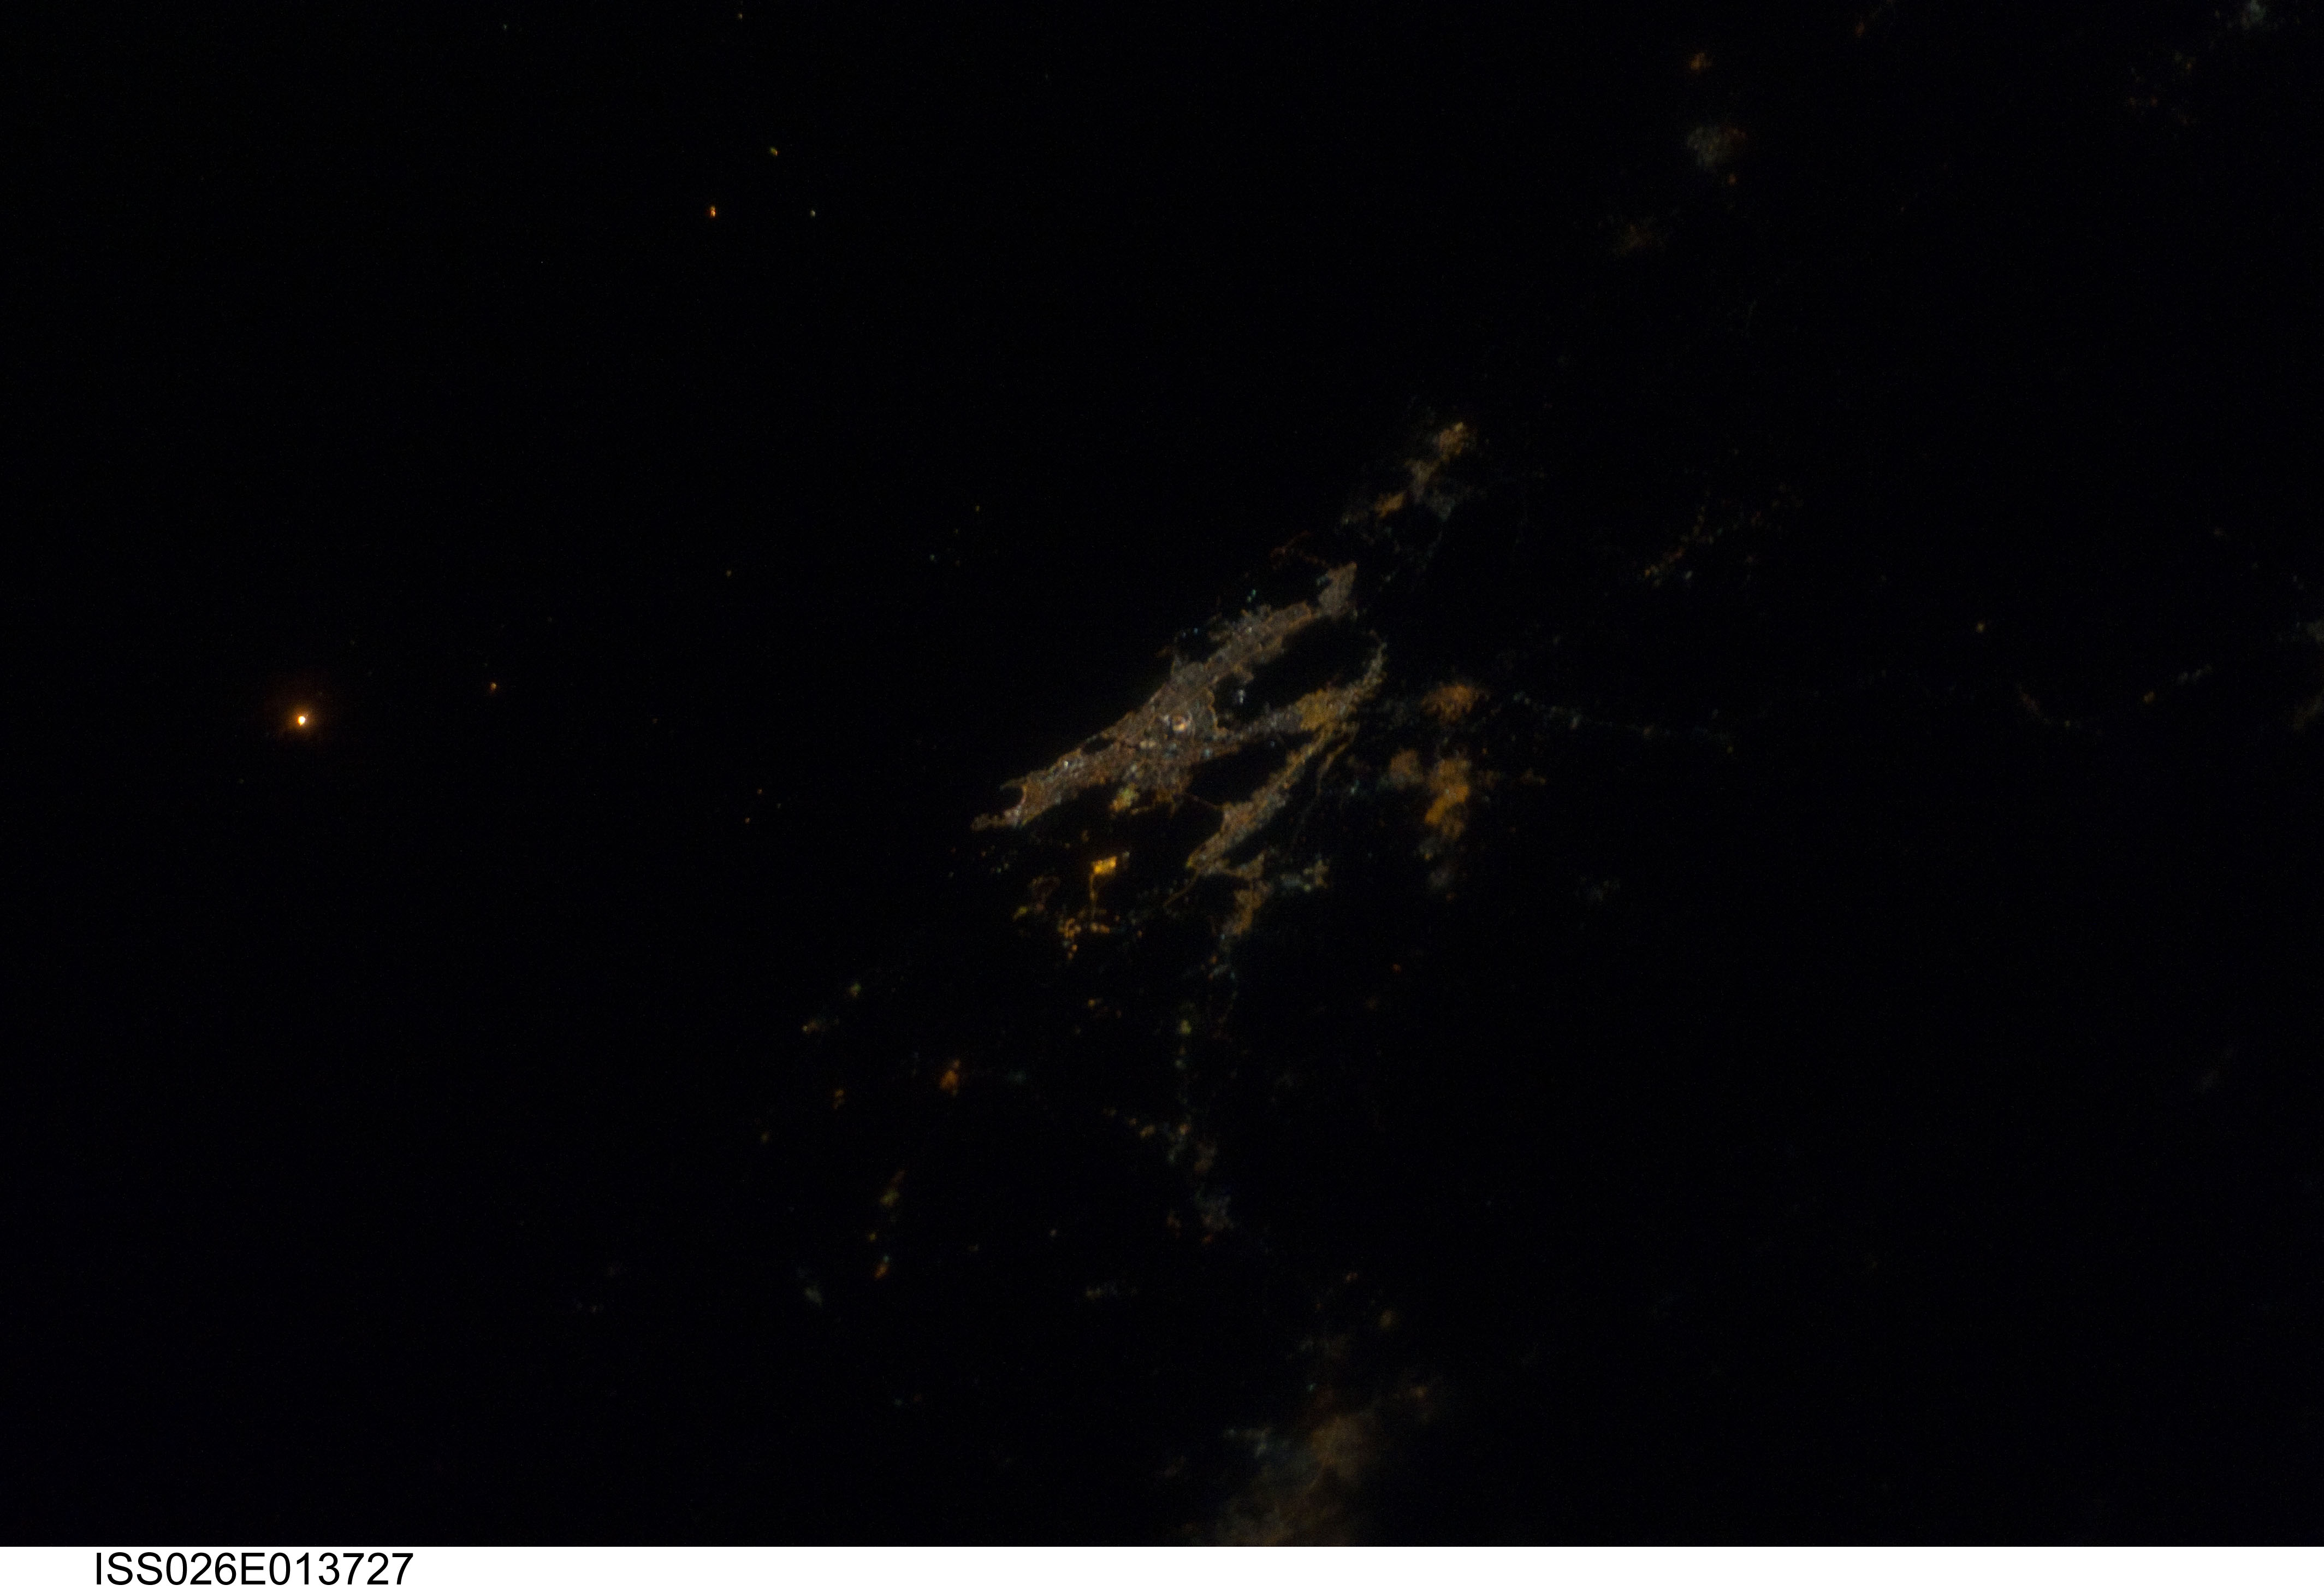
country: INDIA
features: MUMBAI AREA AT NIGHT
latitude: 19.0
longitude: 73.0
